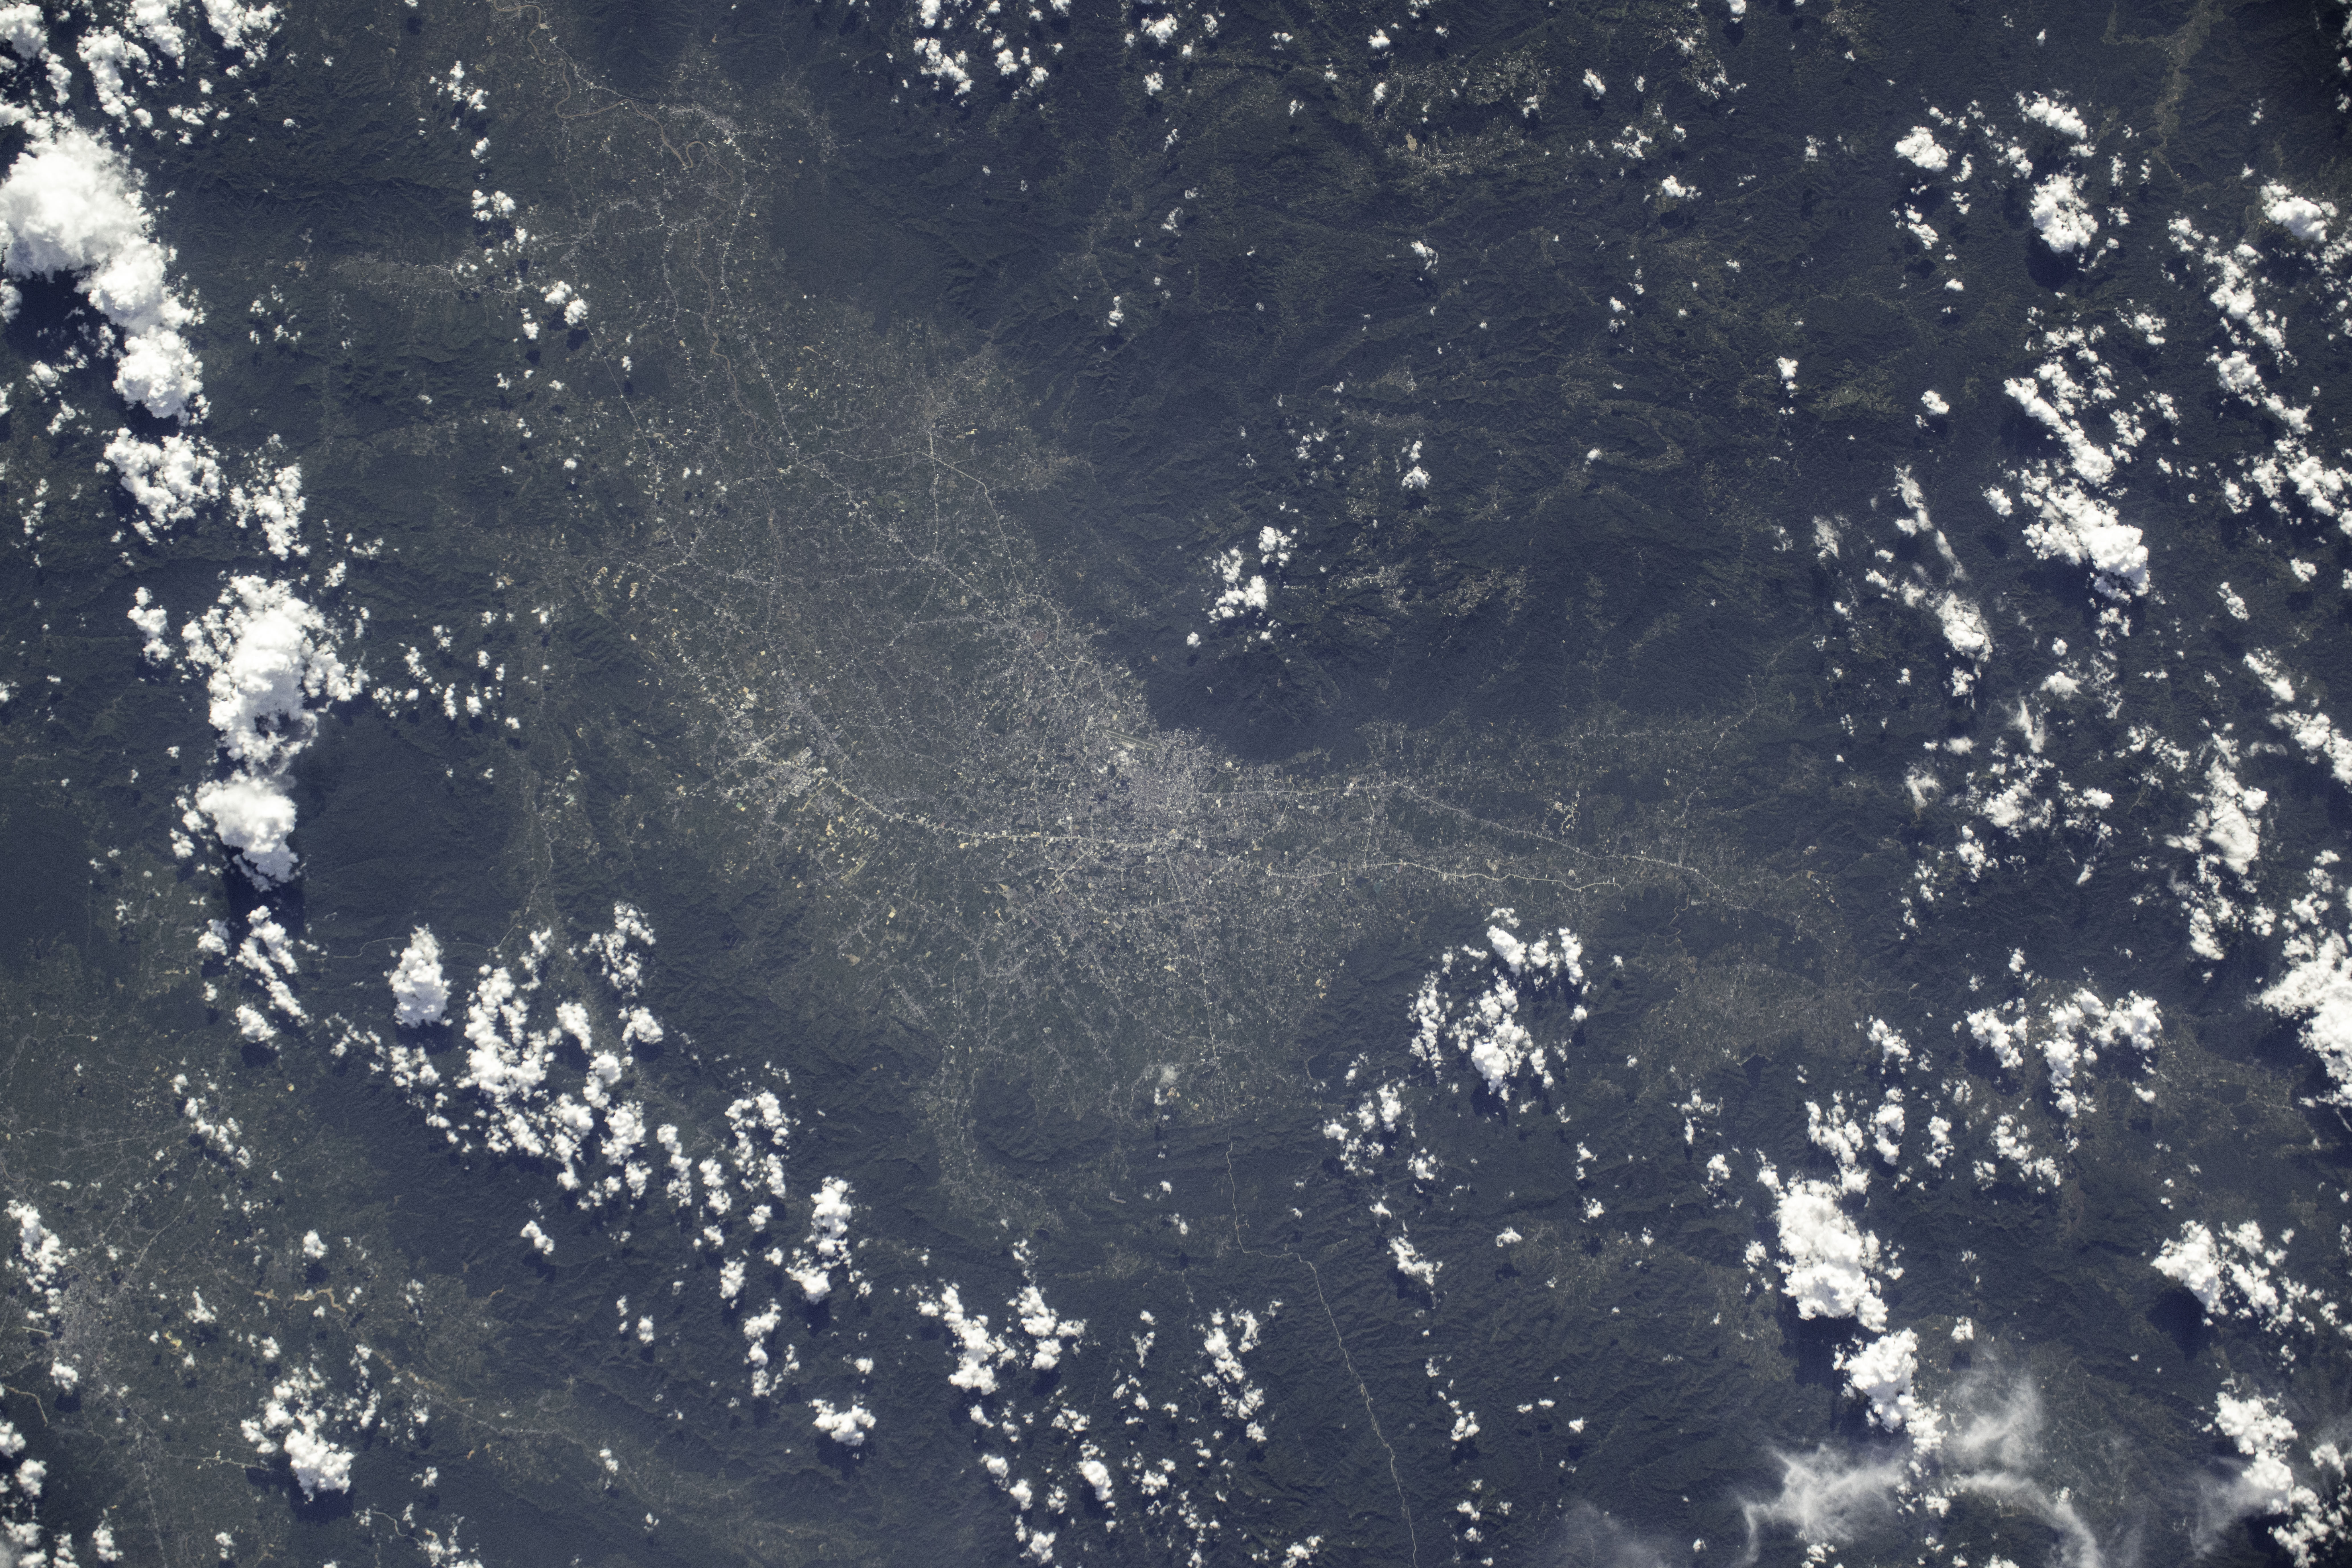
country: THAILAND
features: CHIANG MAI
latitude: 18.8
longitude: 99.0
